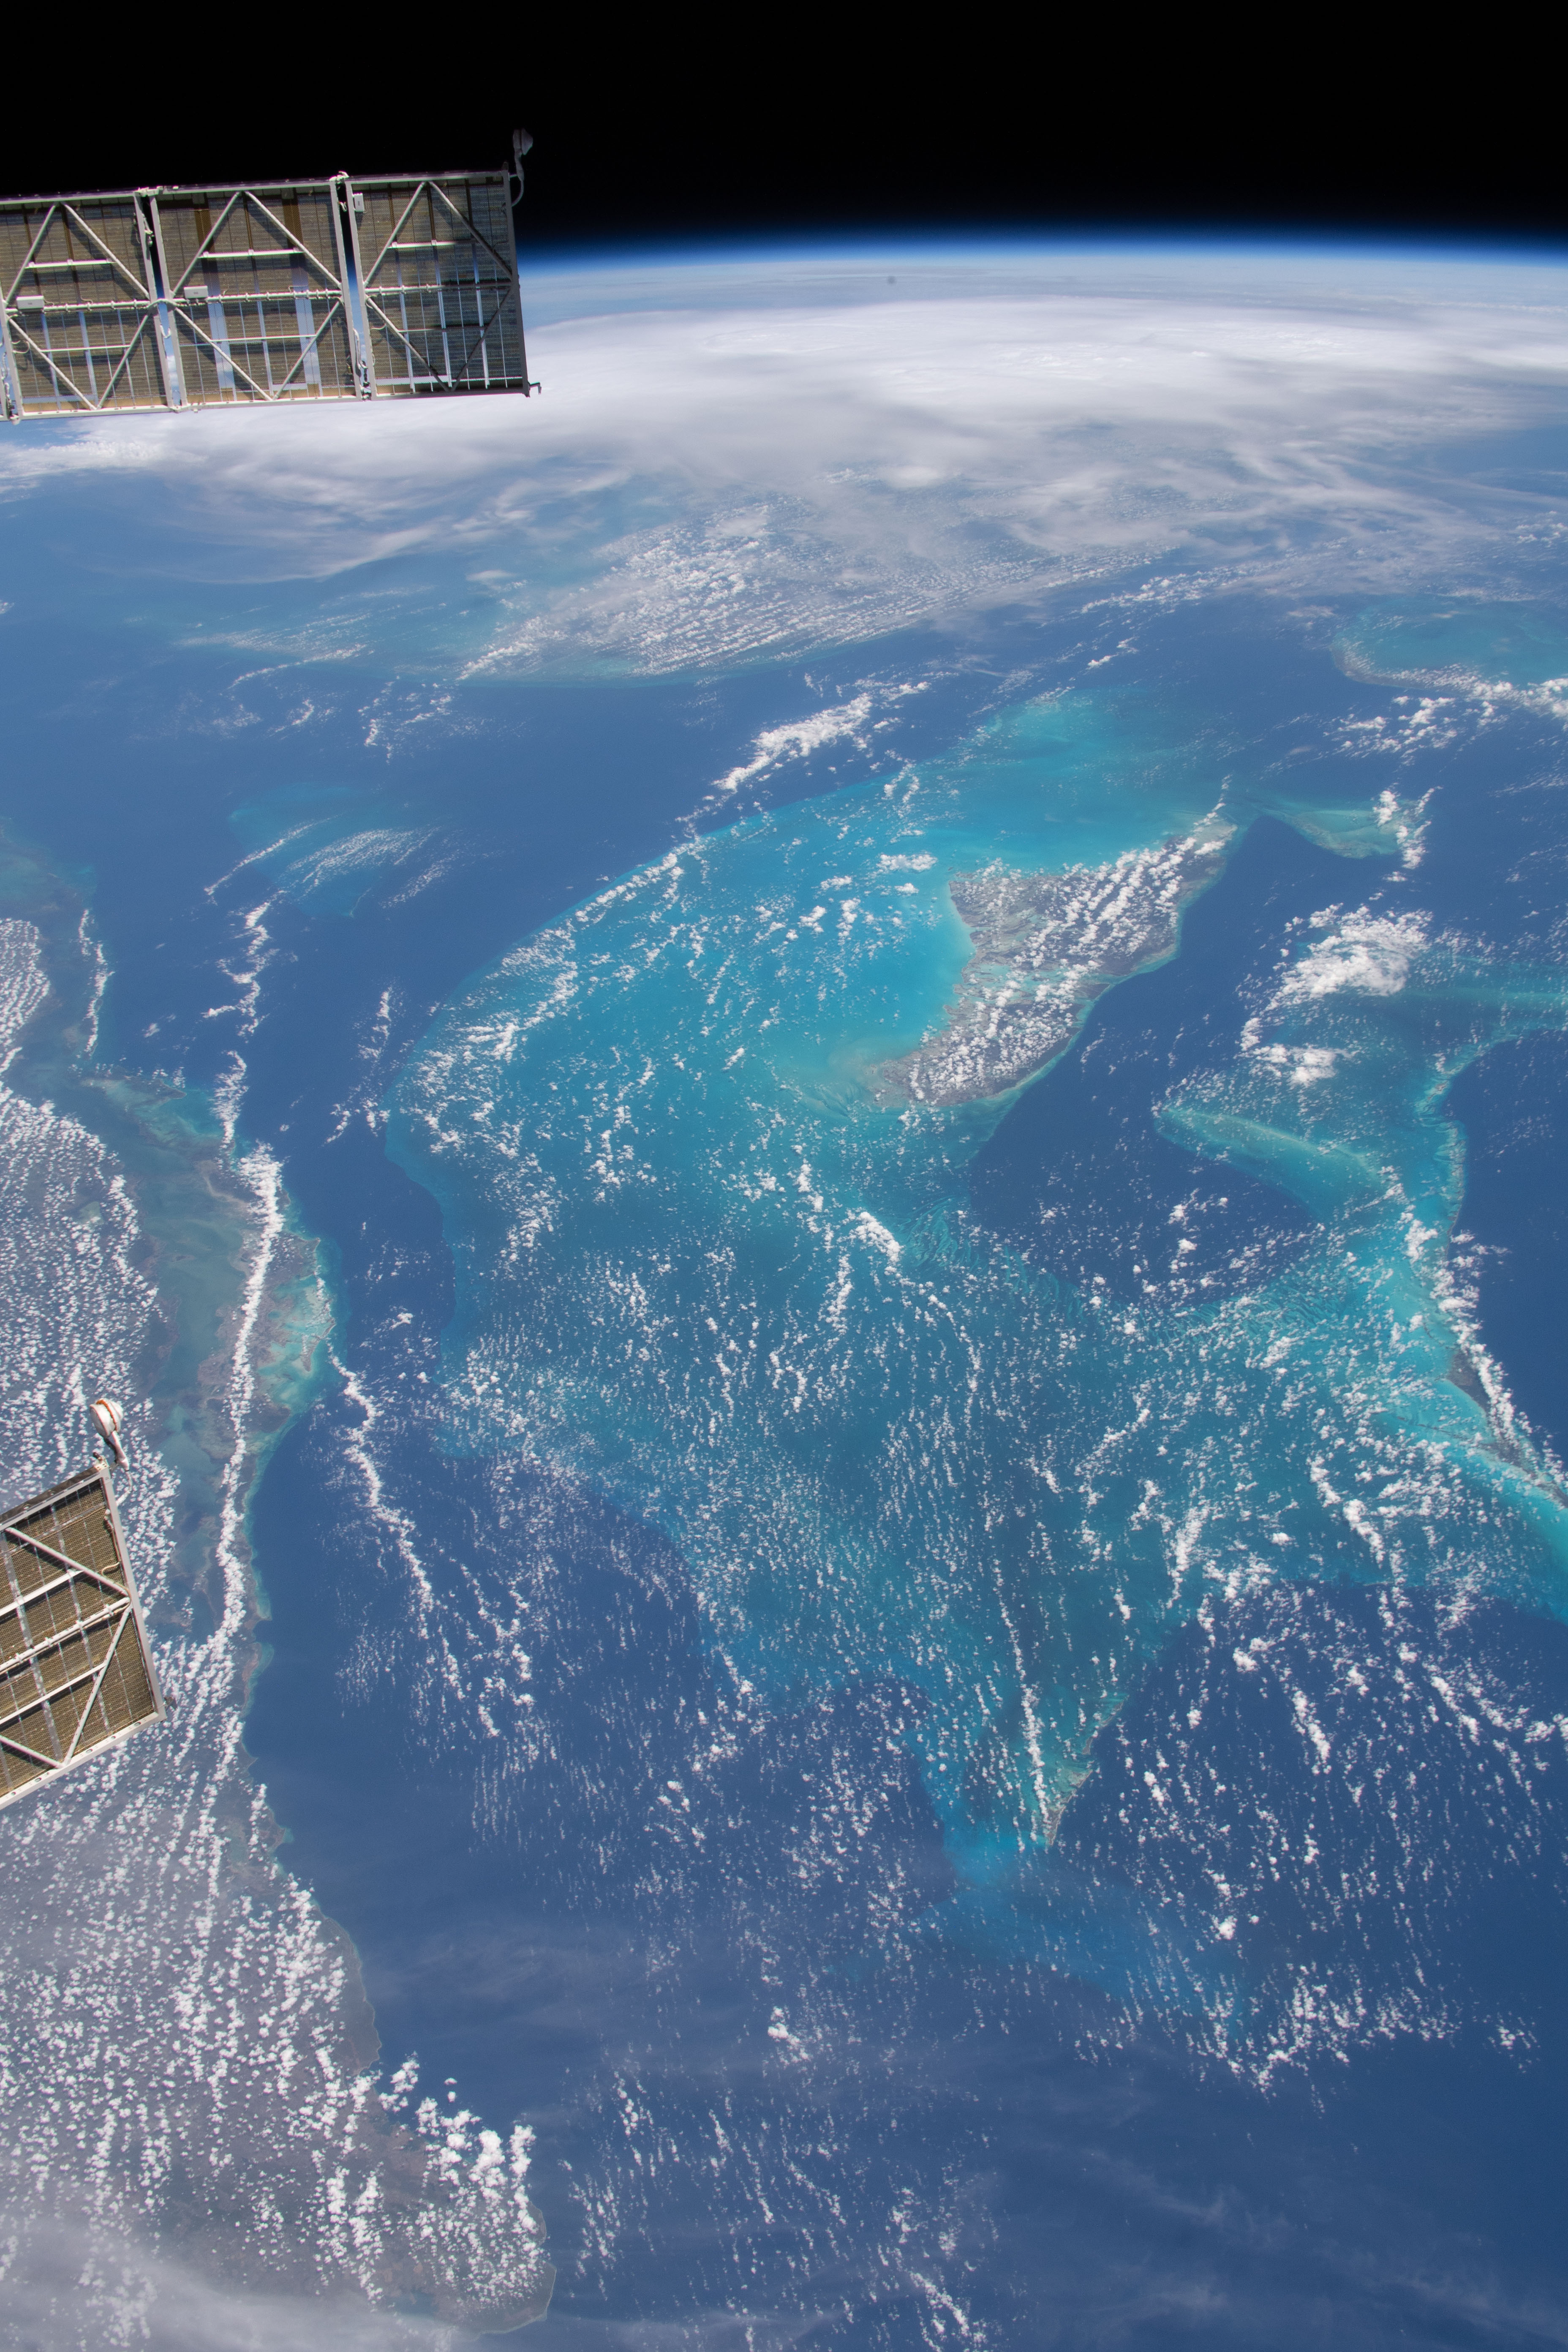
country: BAHAMAS
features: GREAT BAHAMA CANYON, NASSAU, THE BAHAMAS, TONGUE OF THE OCEAN, GREAT BAHAMA BANK, DIANA REEF
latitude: 23.5
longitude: -76.5
